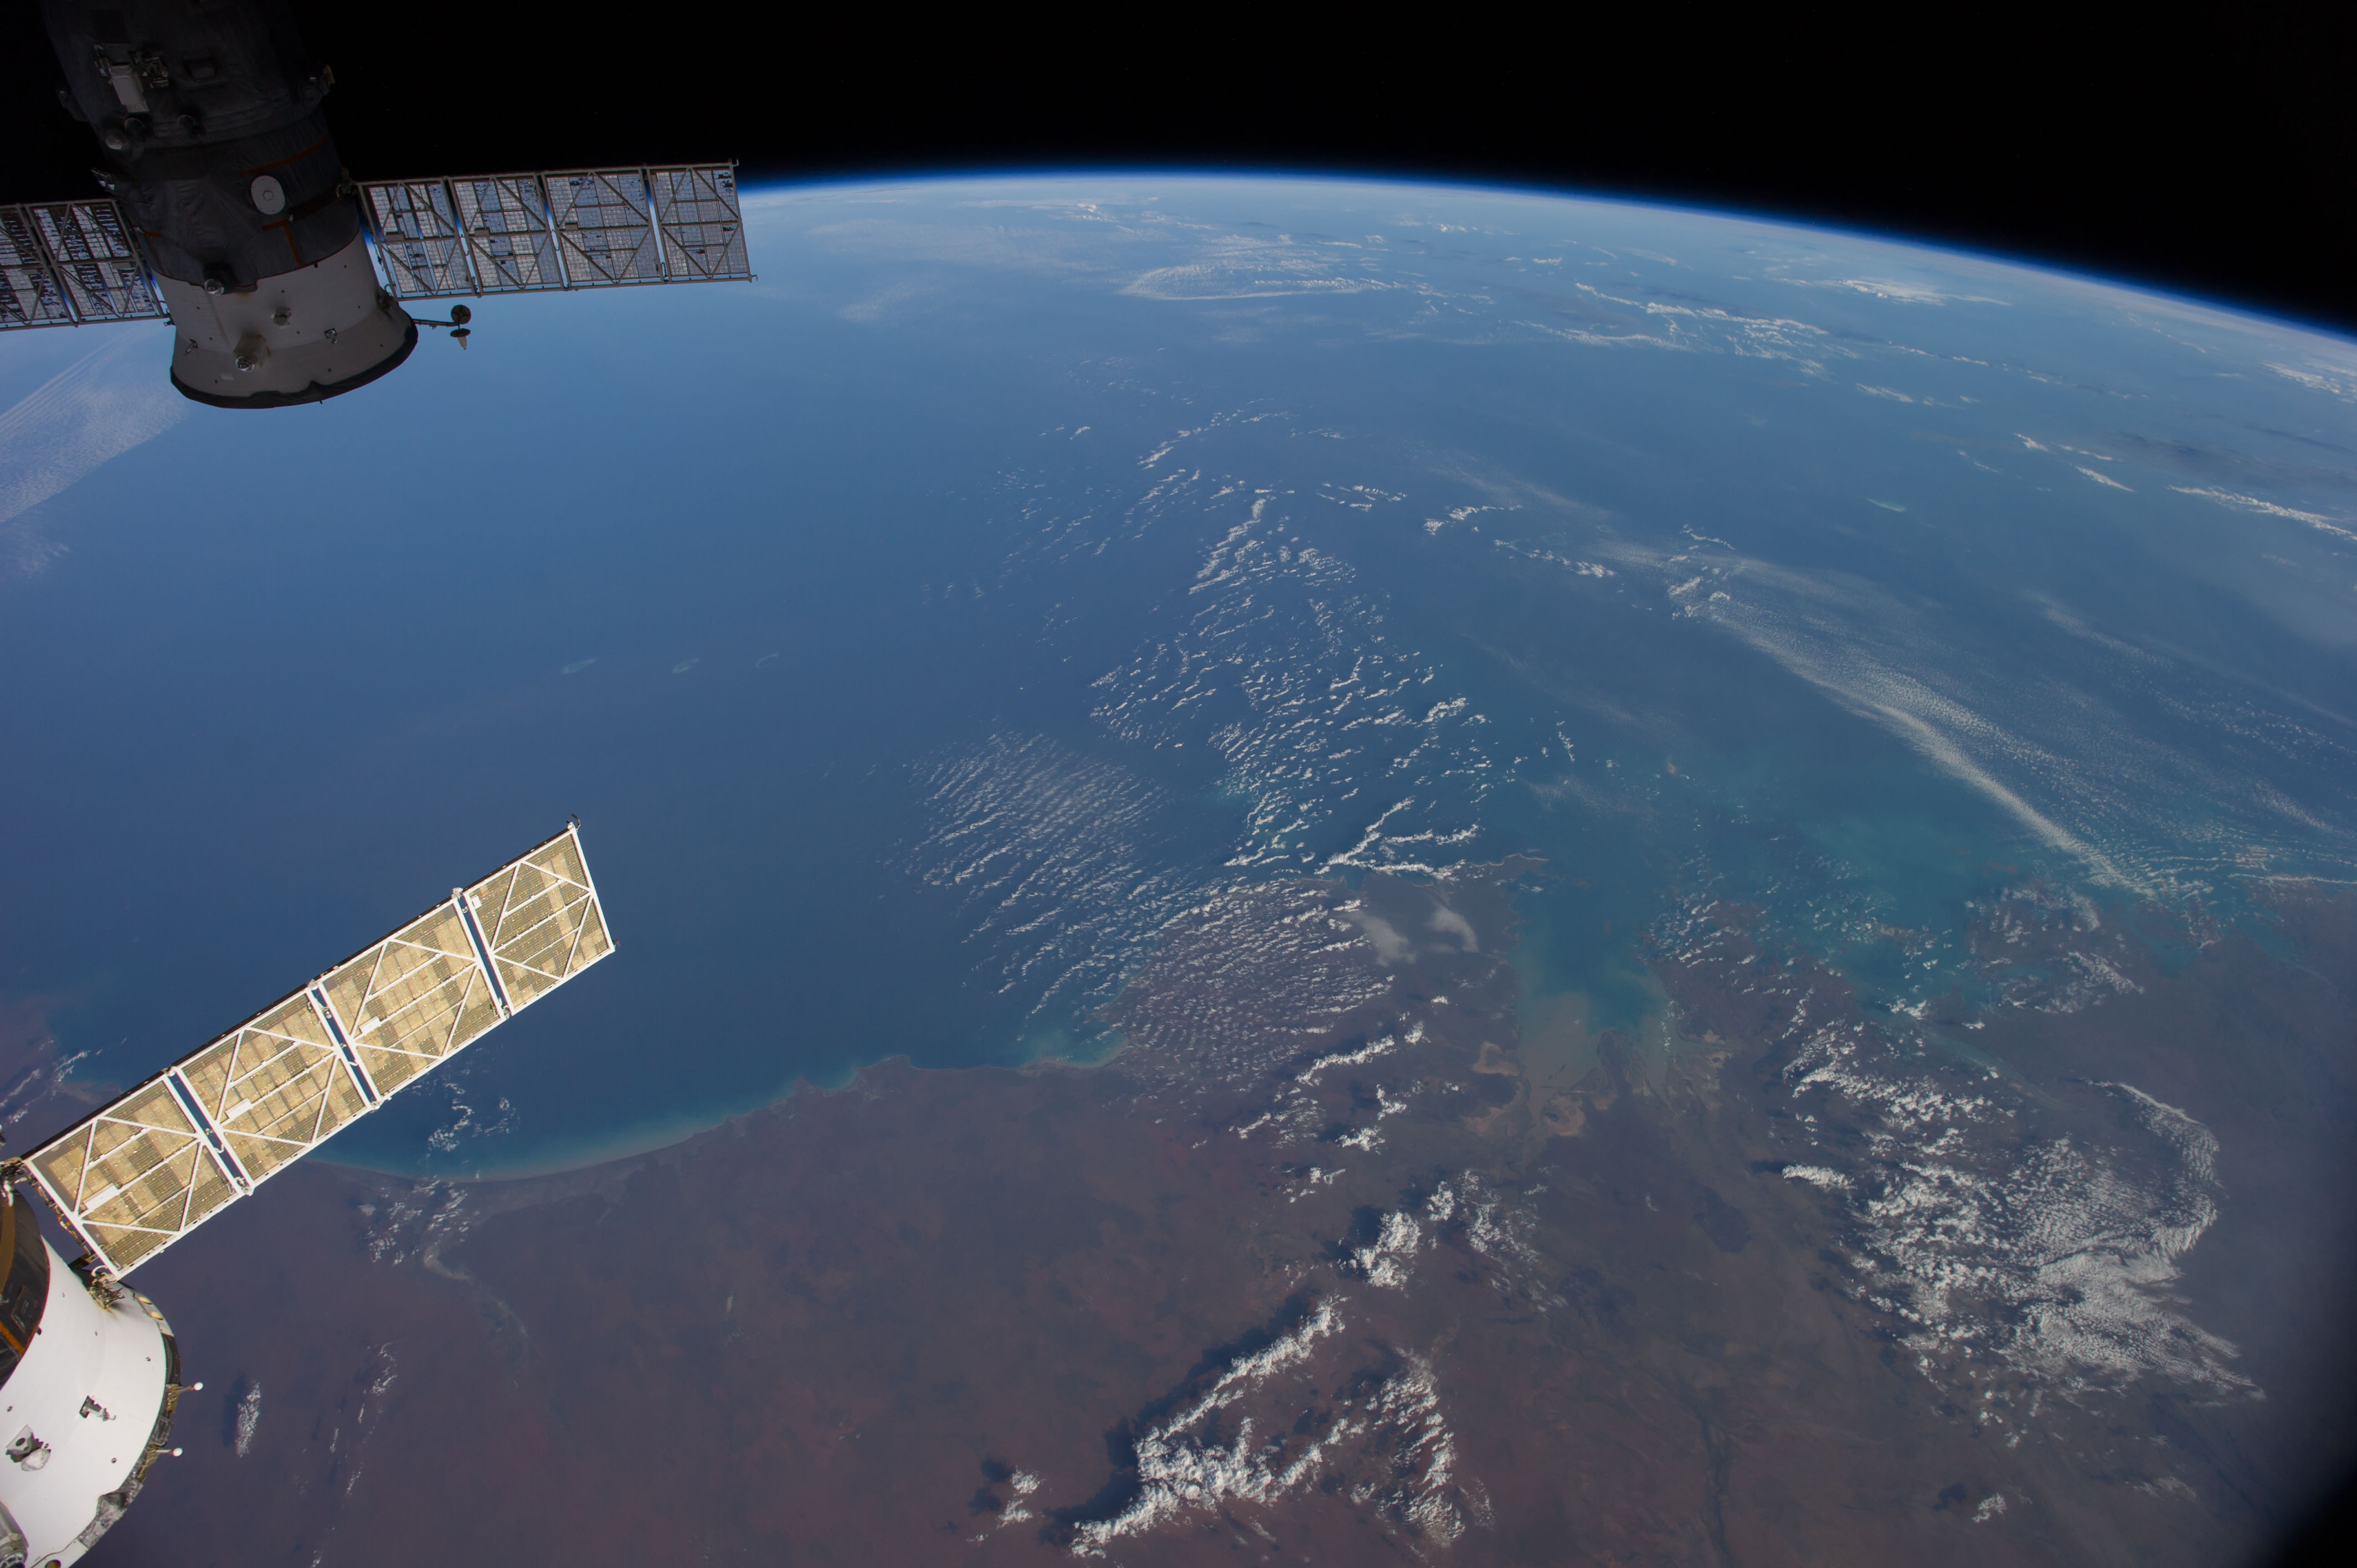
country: AUSTRALIA-WA
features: INDIAN O., KING SOUND, ATMOSPHERIC LIMB
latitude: -17.0
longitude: 121.5
